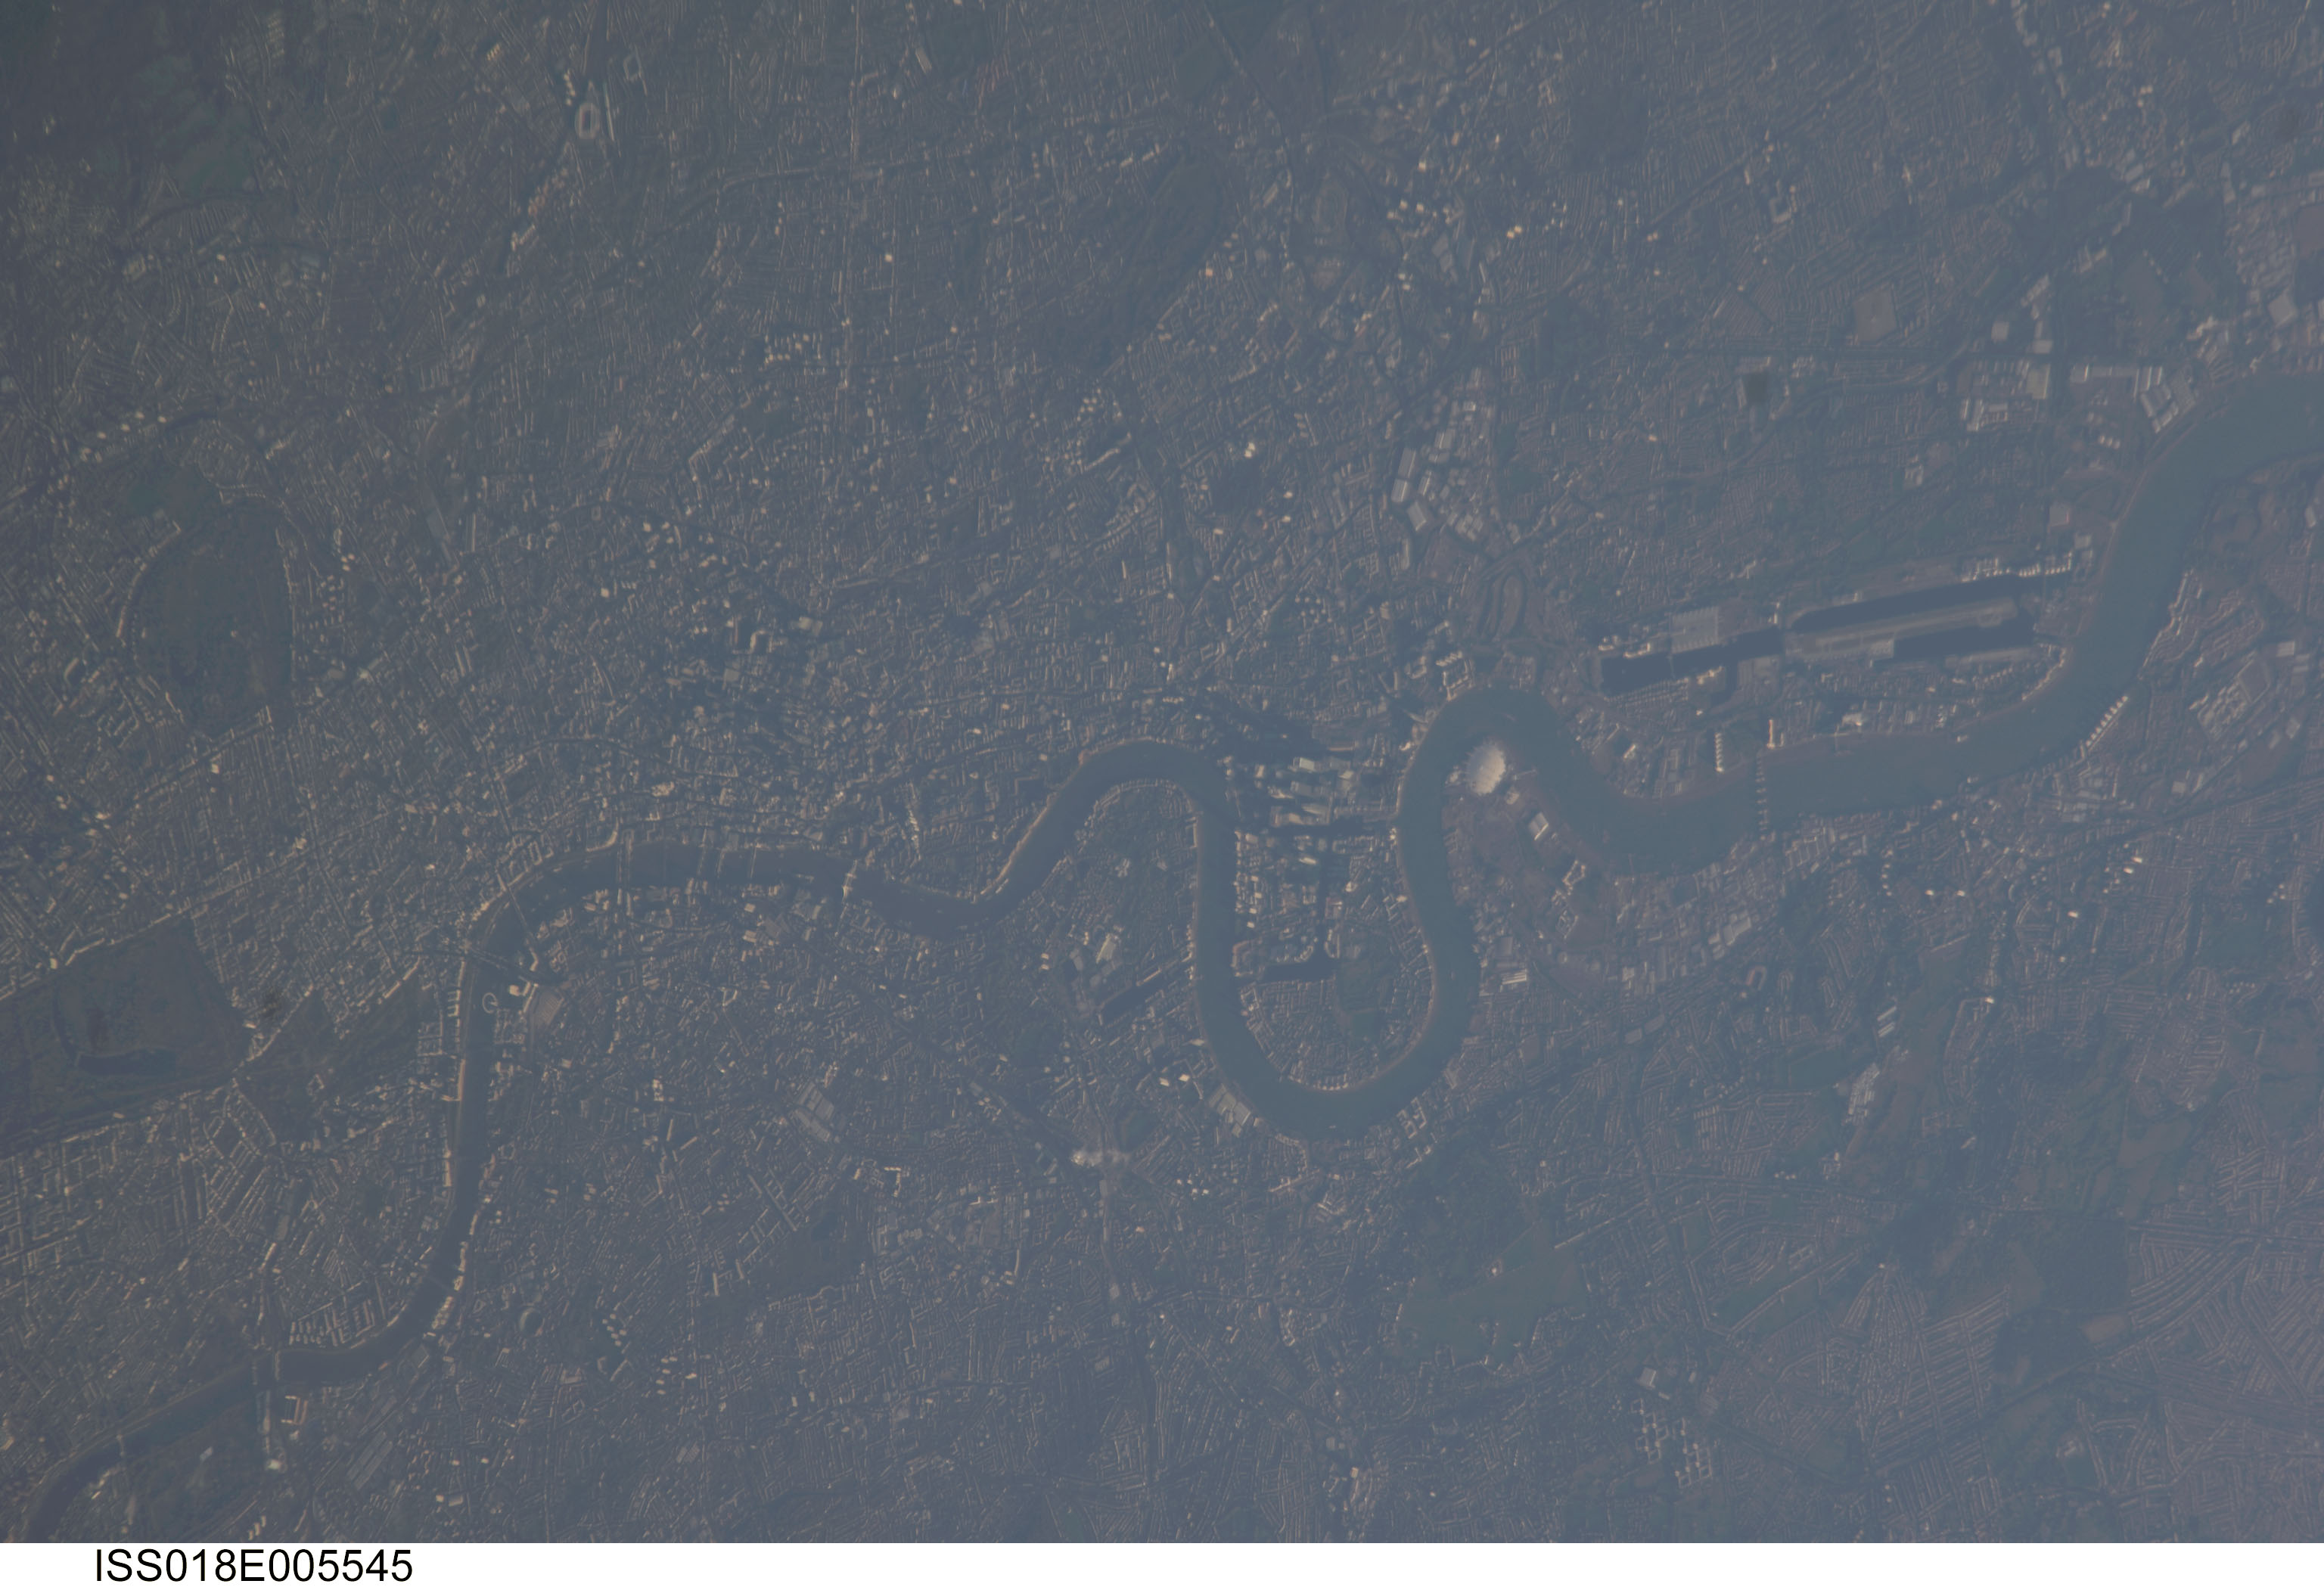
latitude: 51.5
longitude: -0.1
